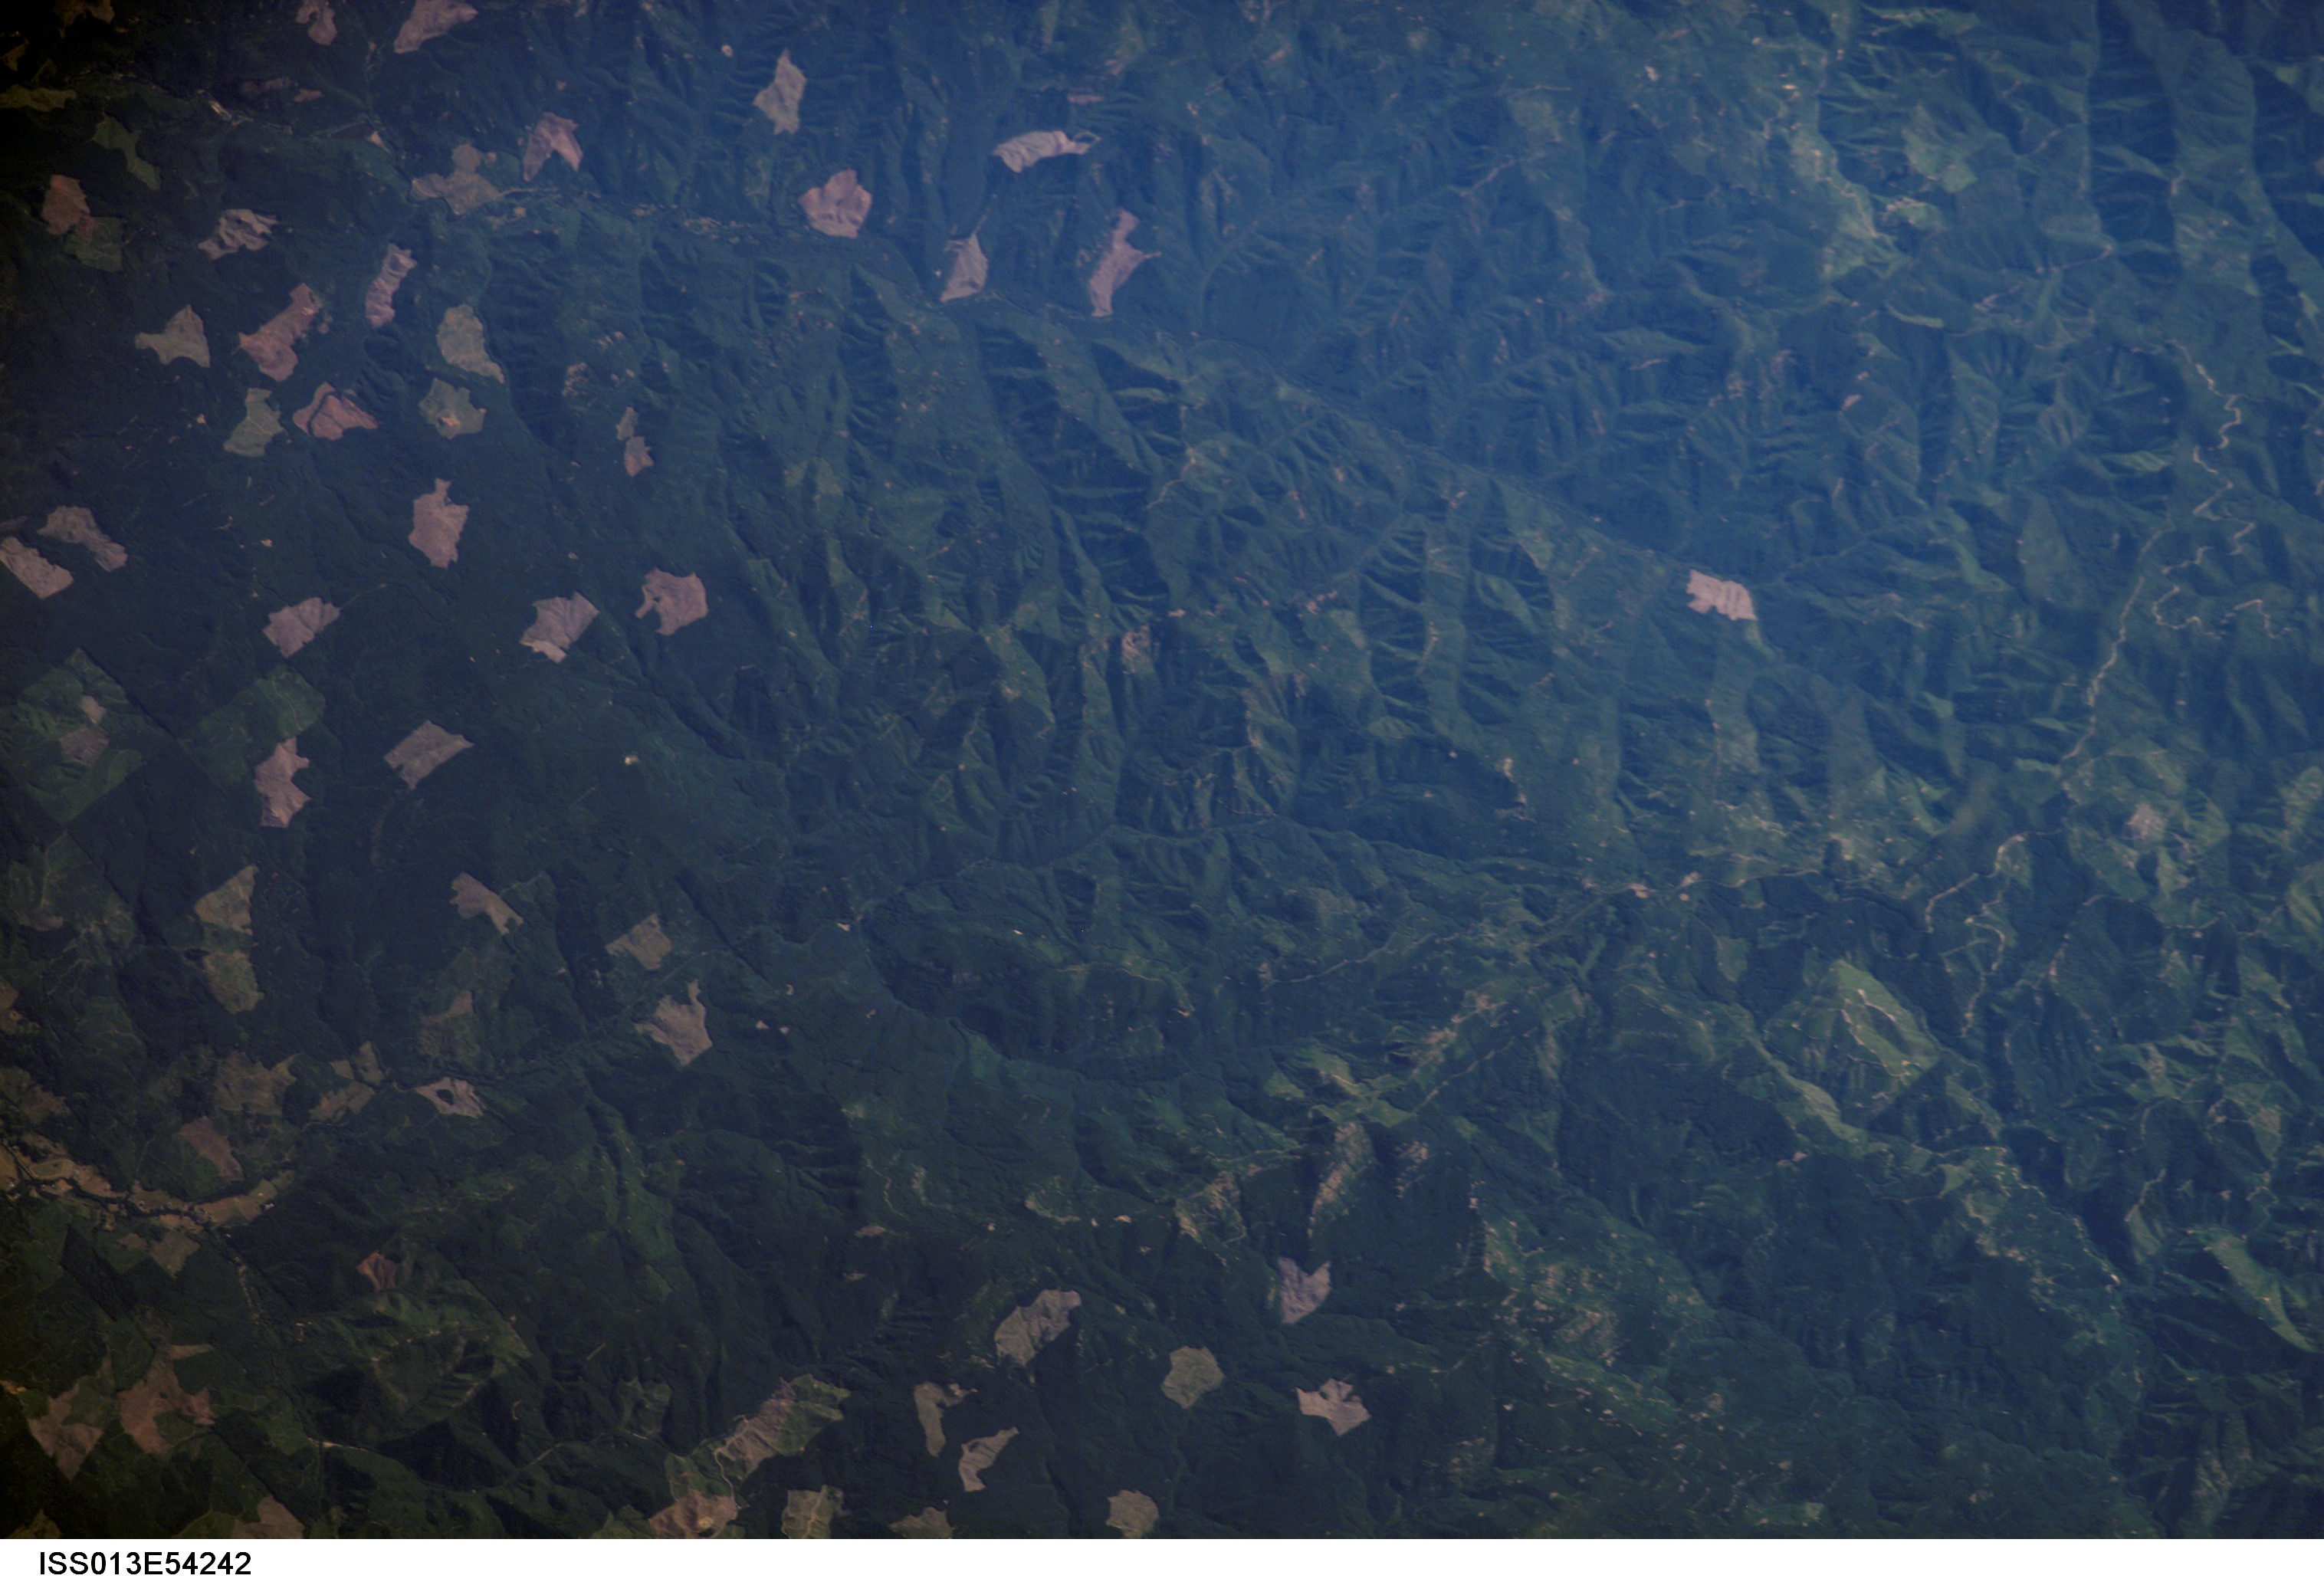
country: USA-OREGON
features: CALAPOOYA DIVIDE, WILLAMETTE R.
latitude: 43.6
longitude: -122.9
